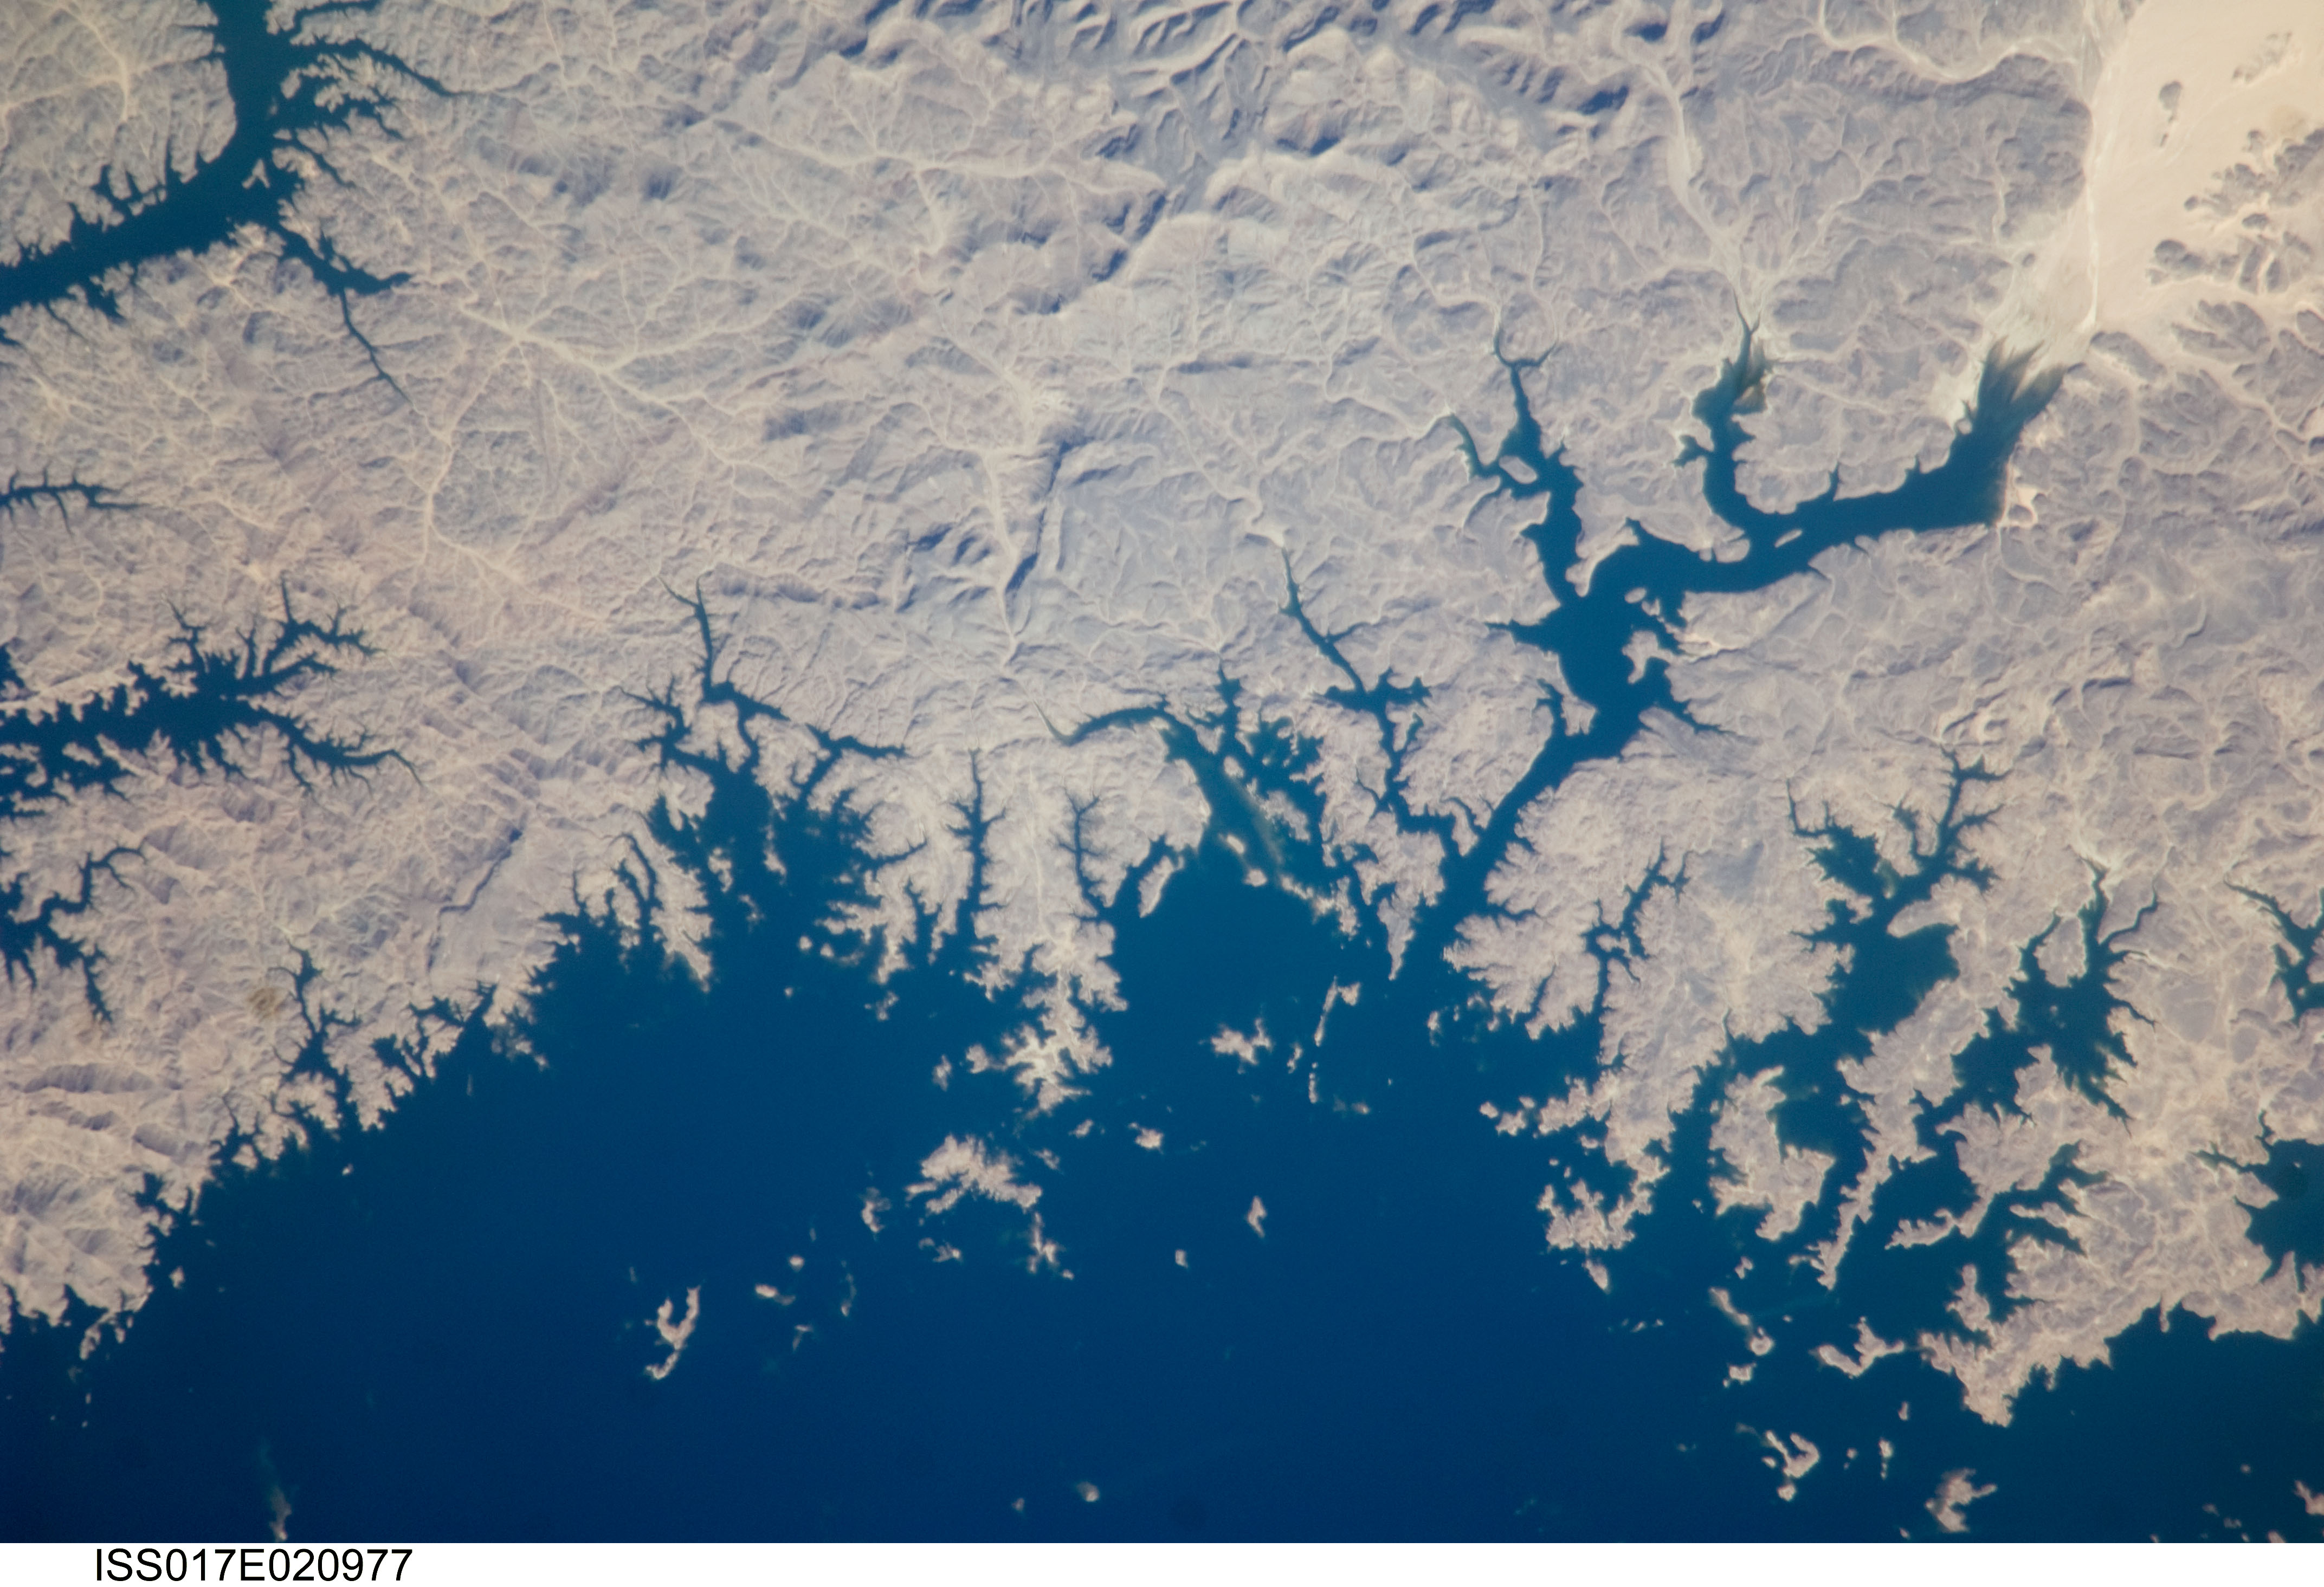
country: EGYPT
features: NE. L. NASSER, DROWNED WADIS
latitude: 23.7
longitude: 33.0
